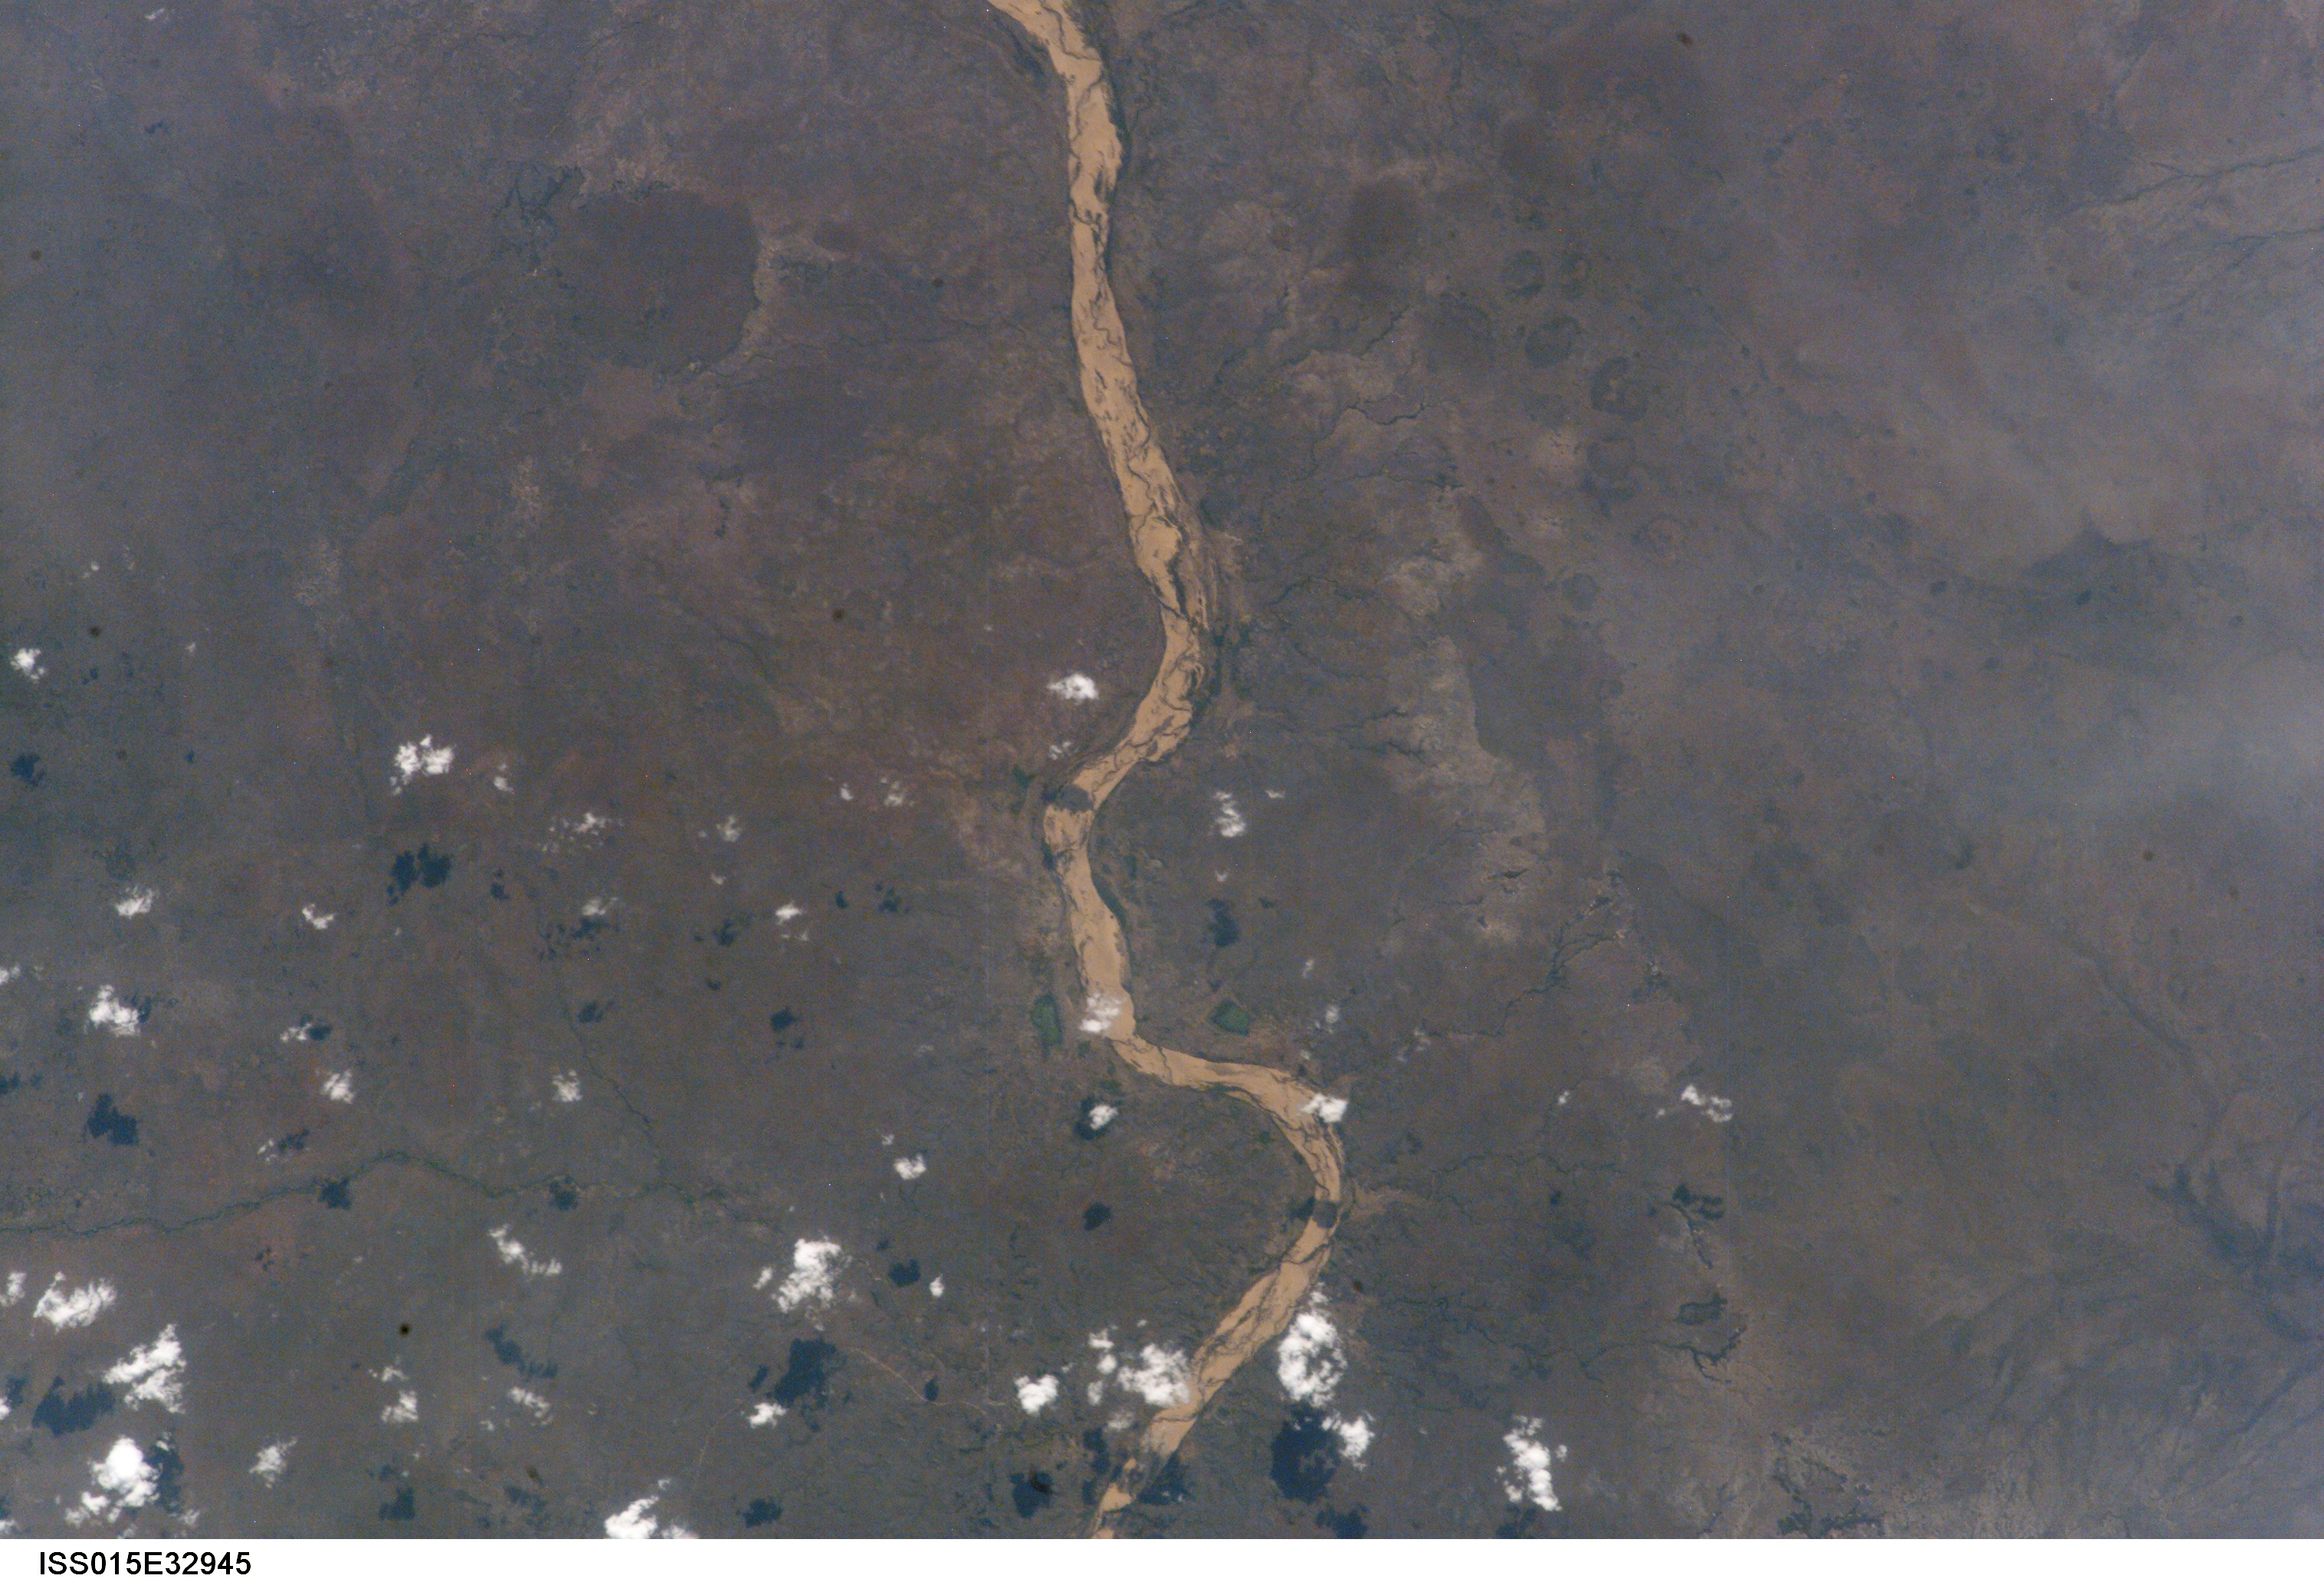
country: MOZAMBIQUE
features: SAVE RIVER, WEST OF JOFANE
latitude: -21.5
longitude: 34.0
